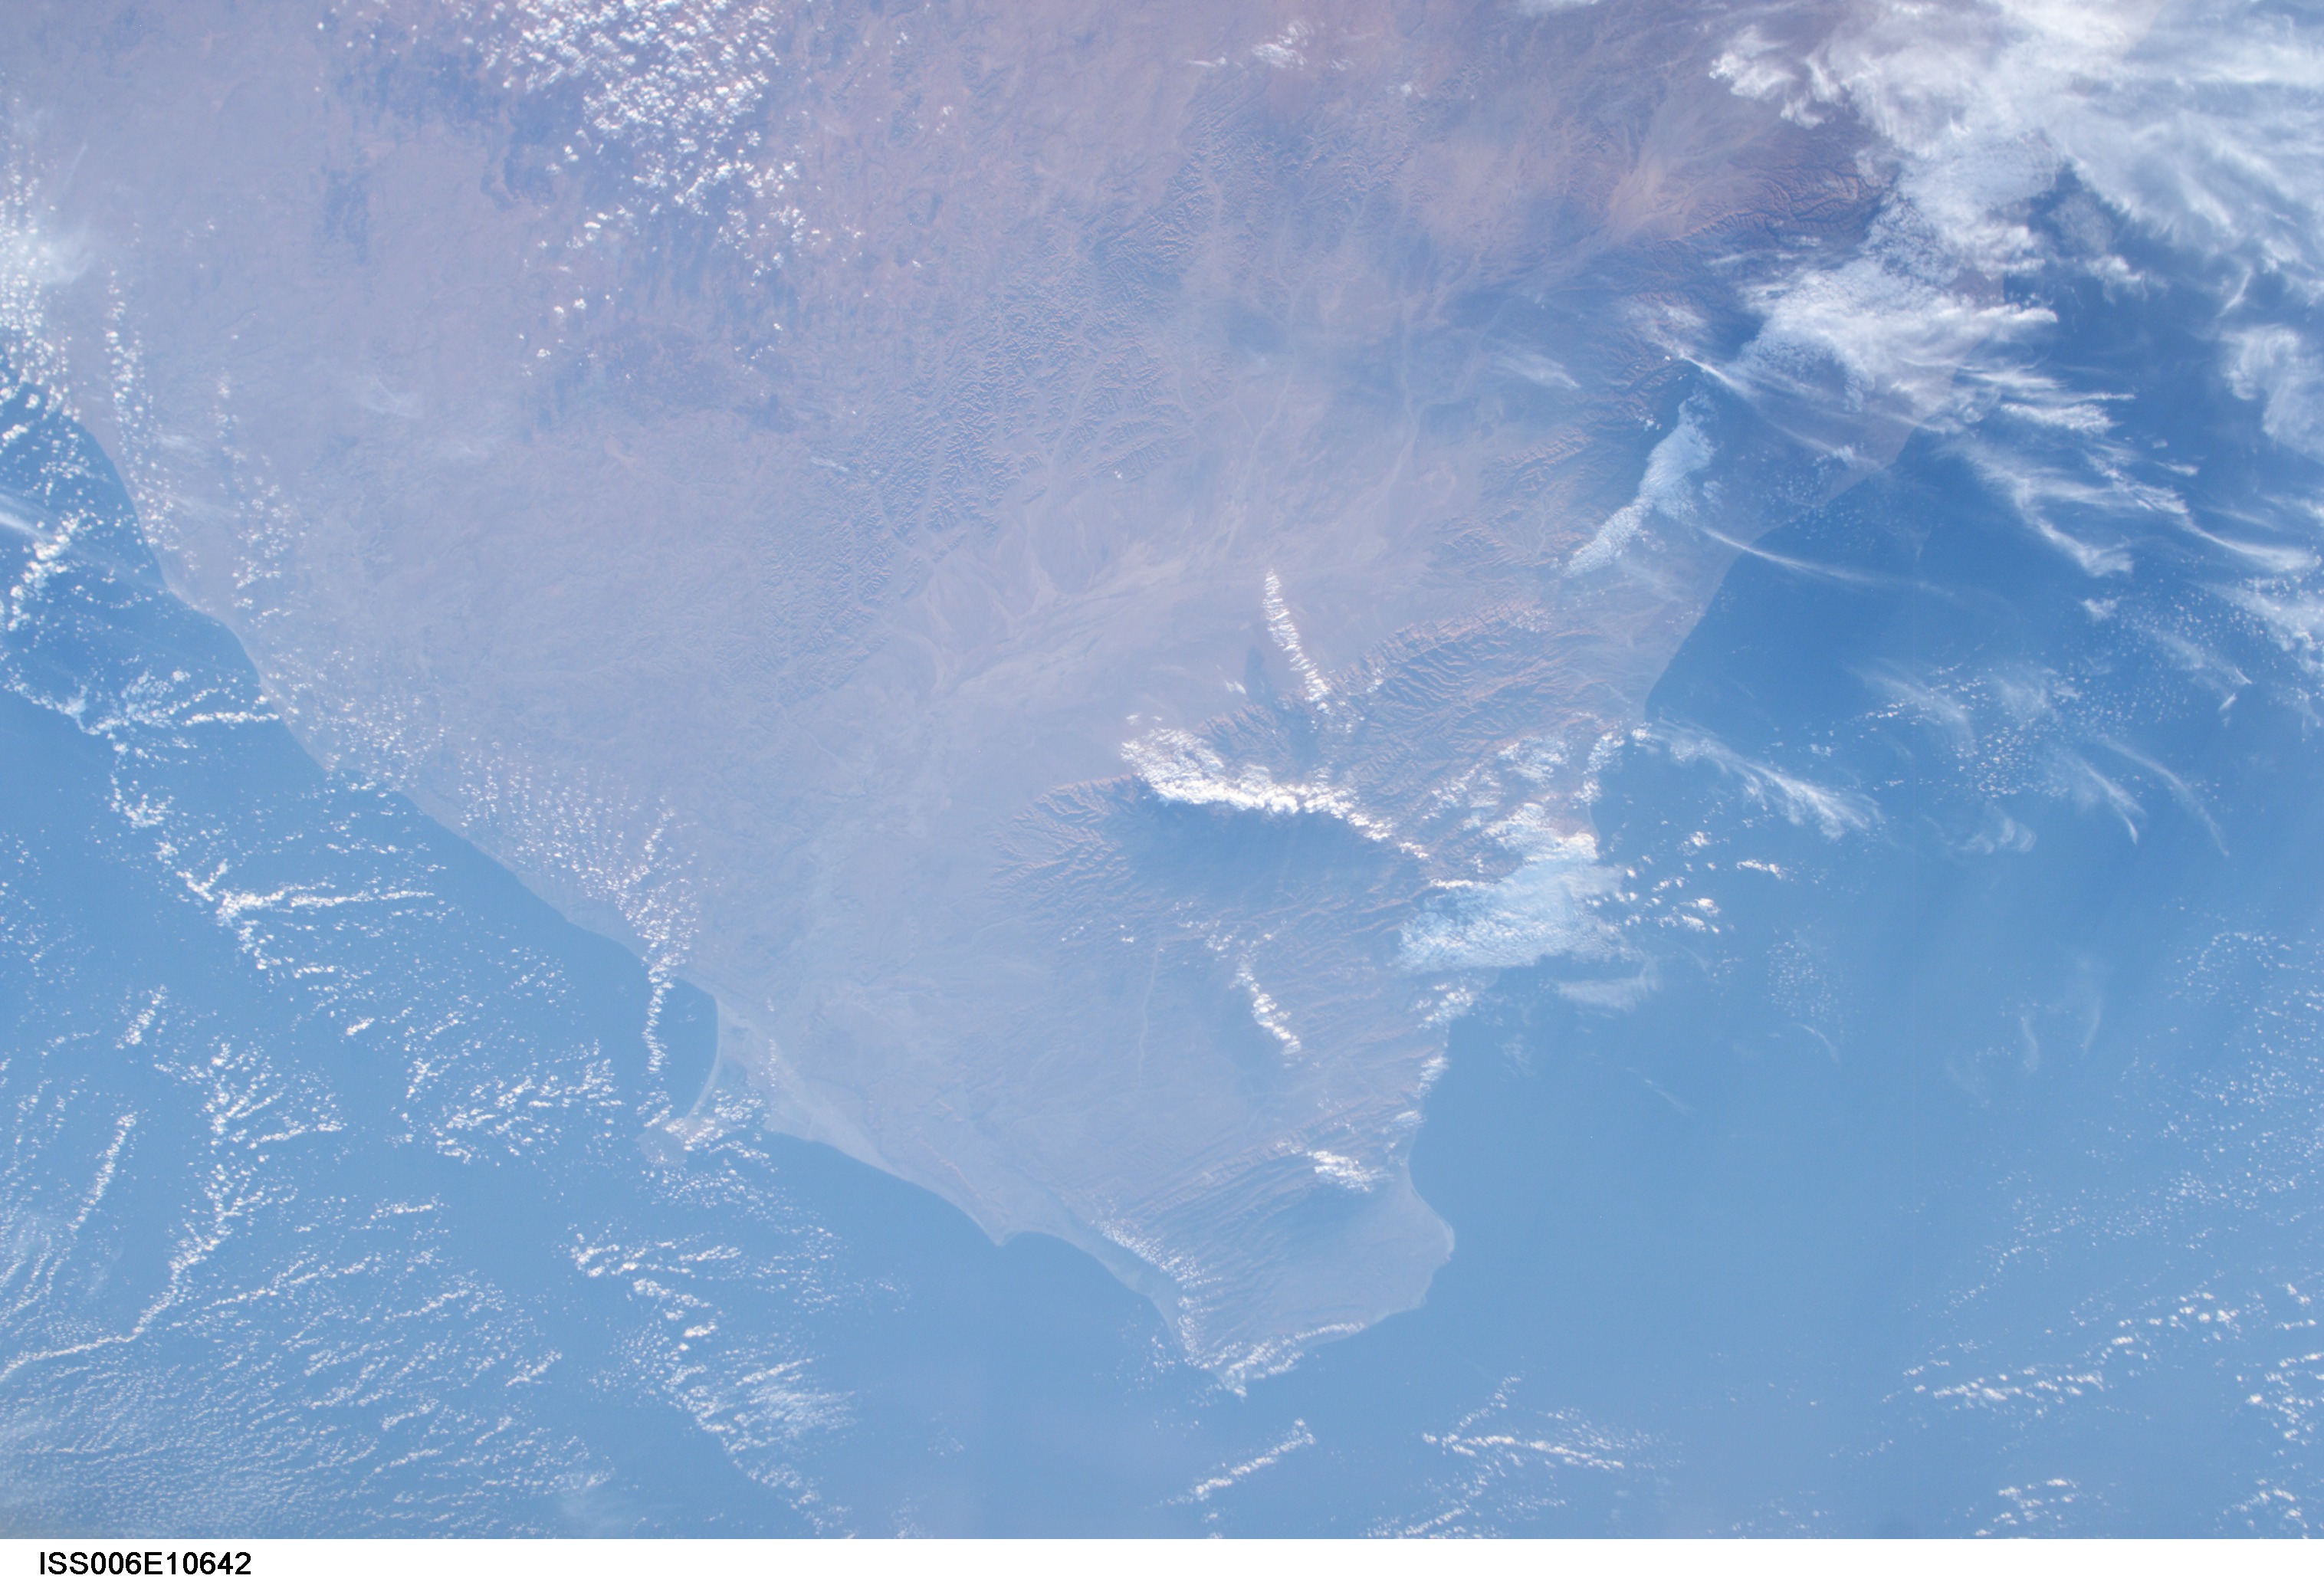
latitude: 11.0
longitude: 50.0
